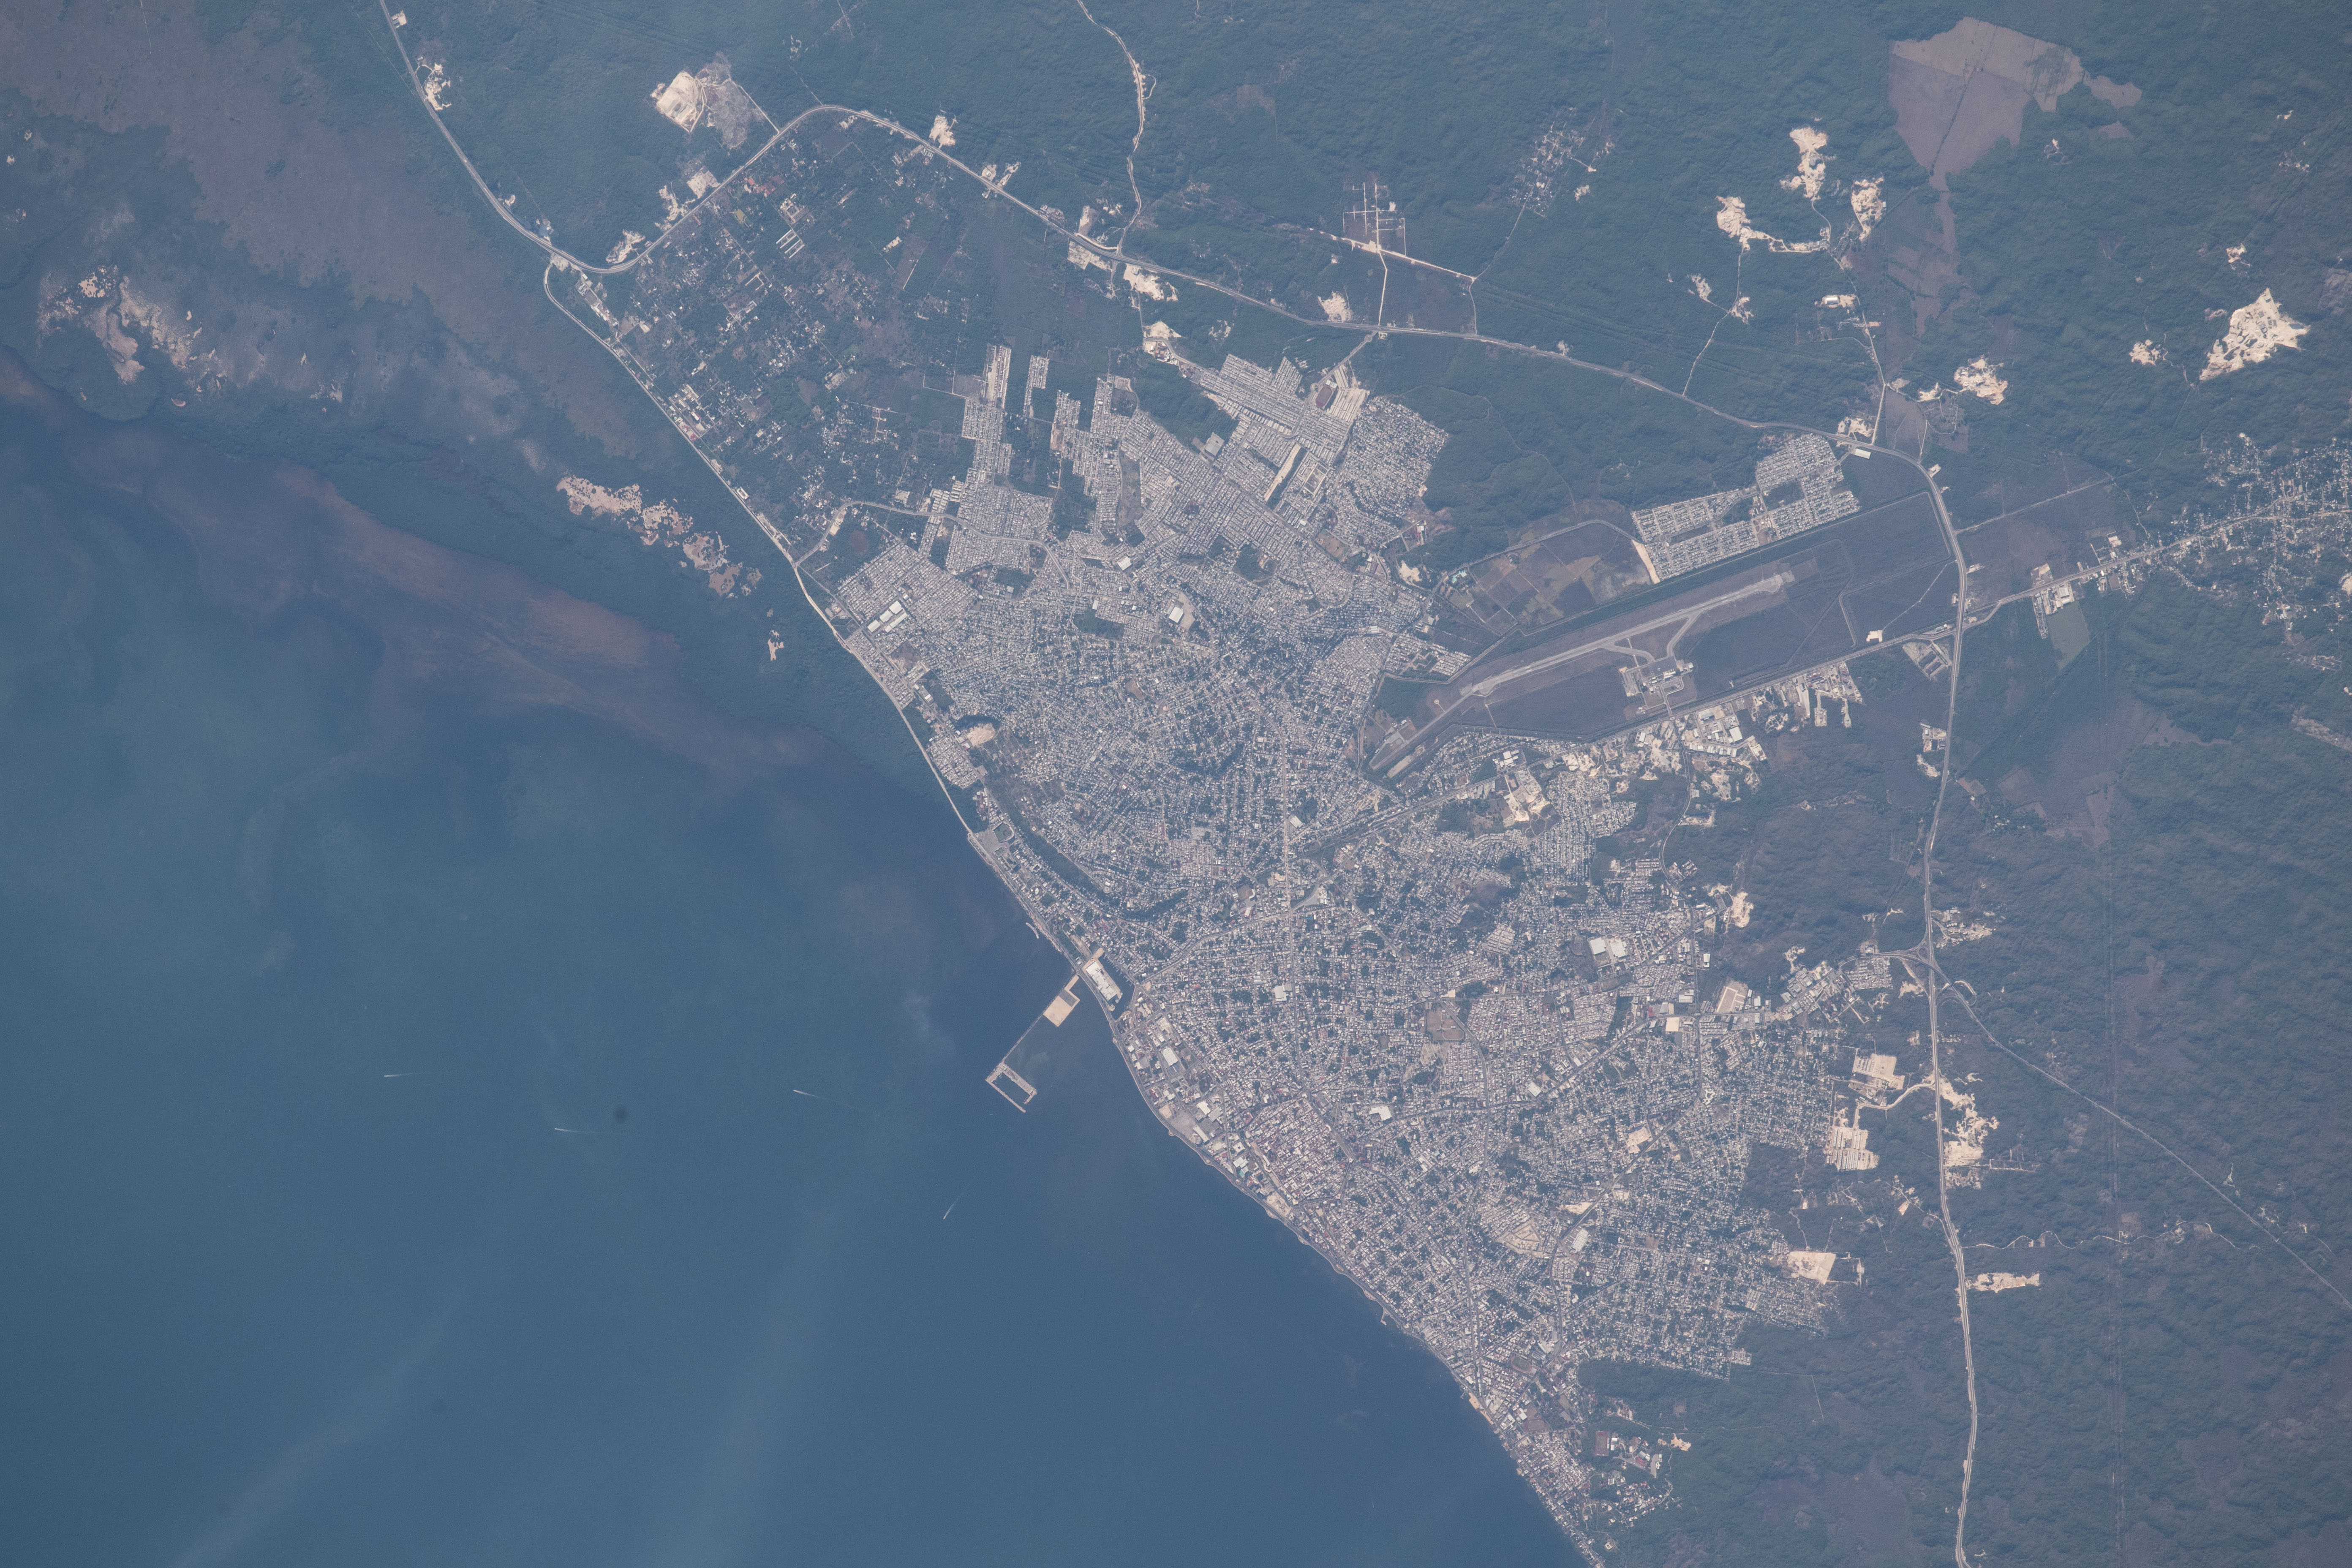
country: MEXICO
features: CAMPECHE CITY, GULF OF MEXICO
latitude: 19.9
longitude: -90.5
